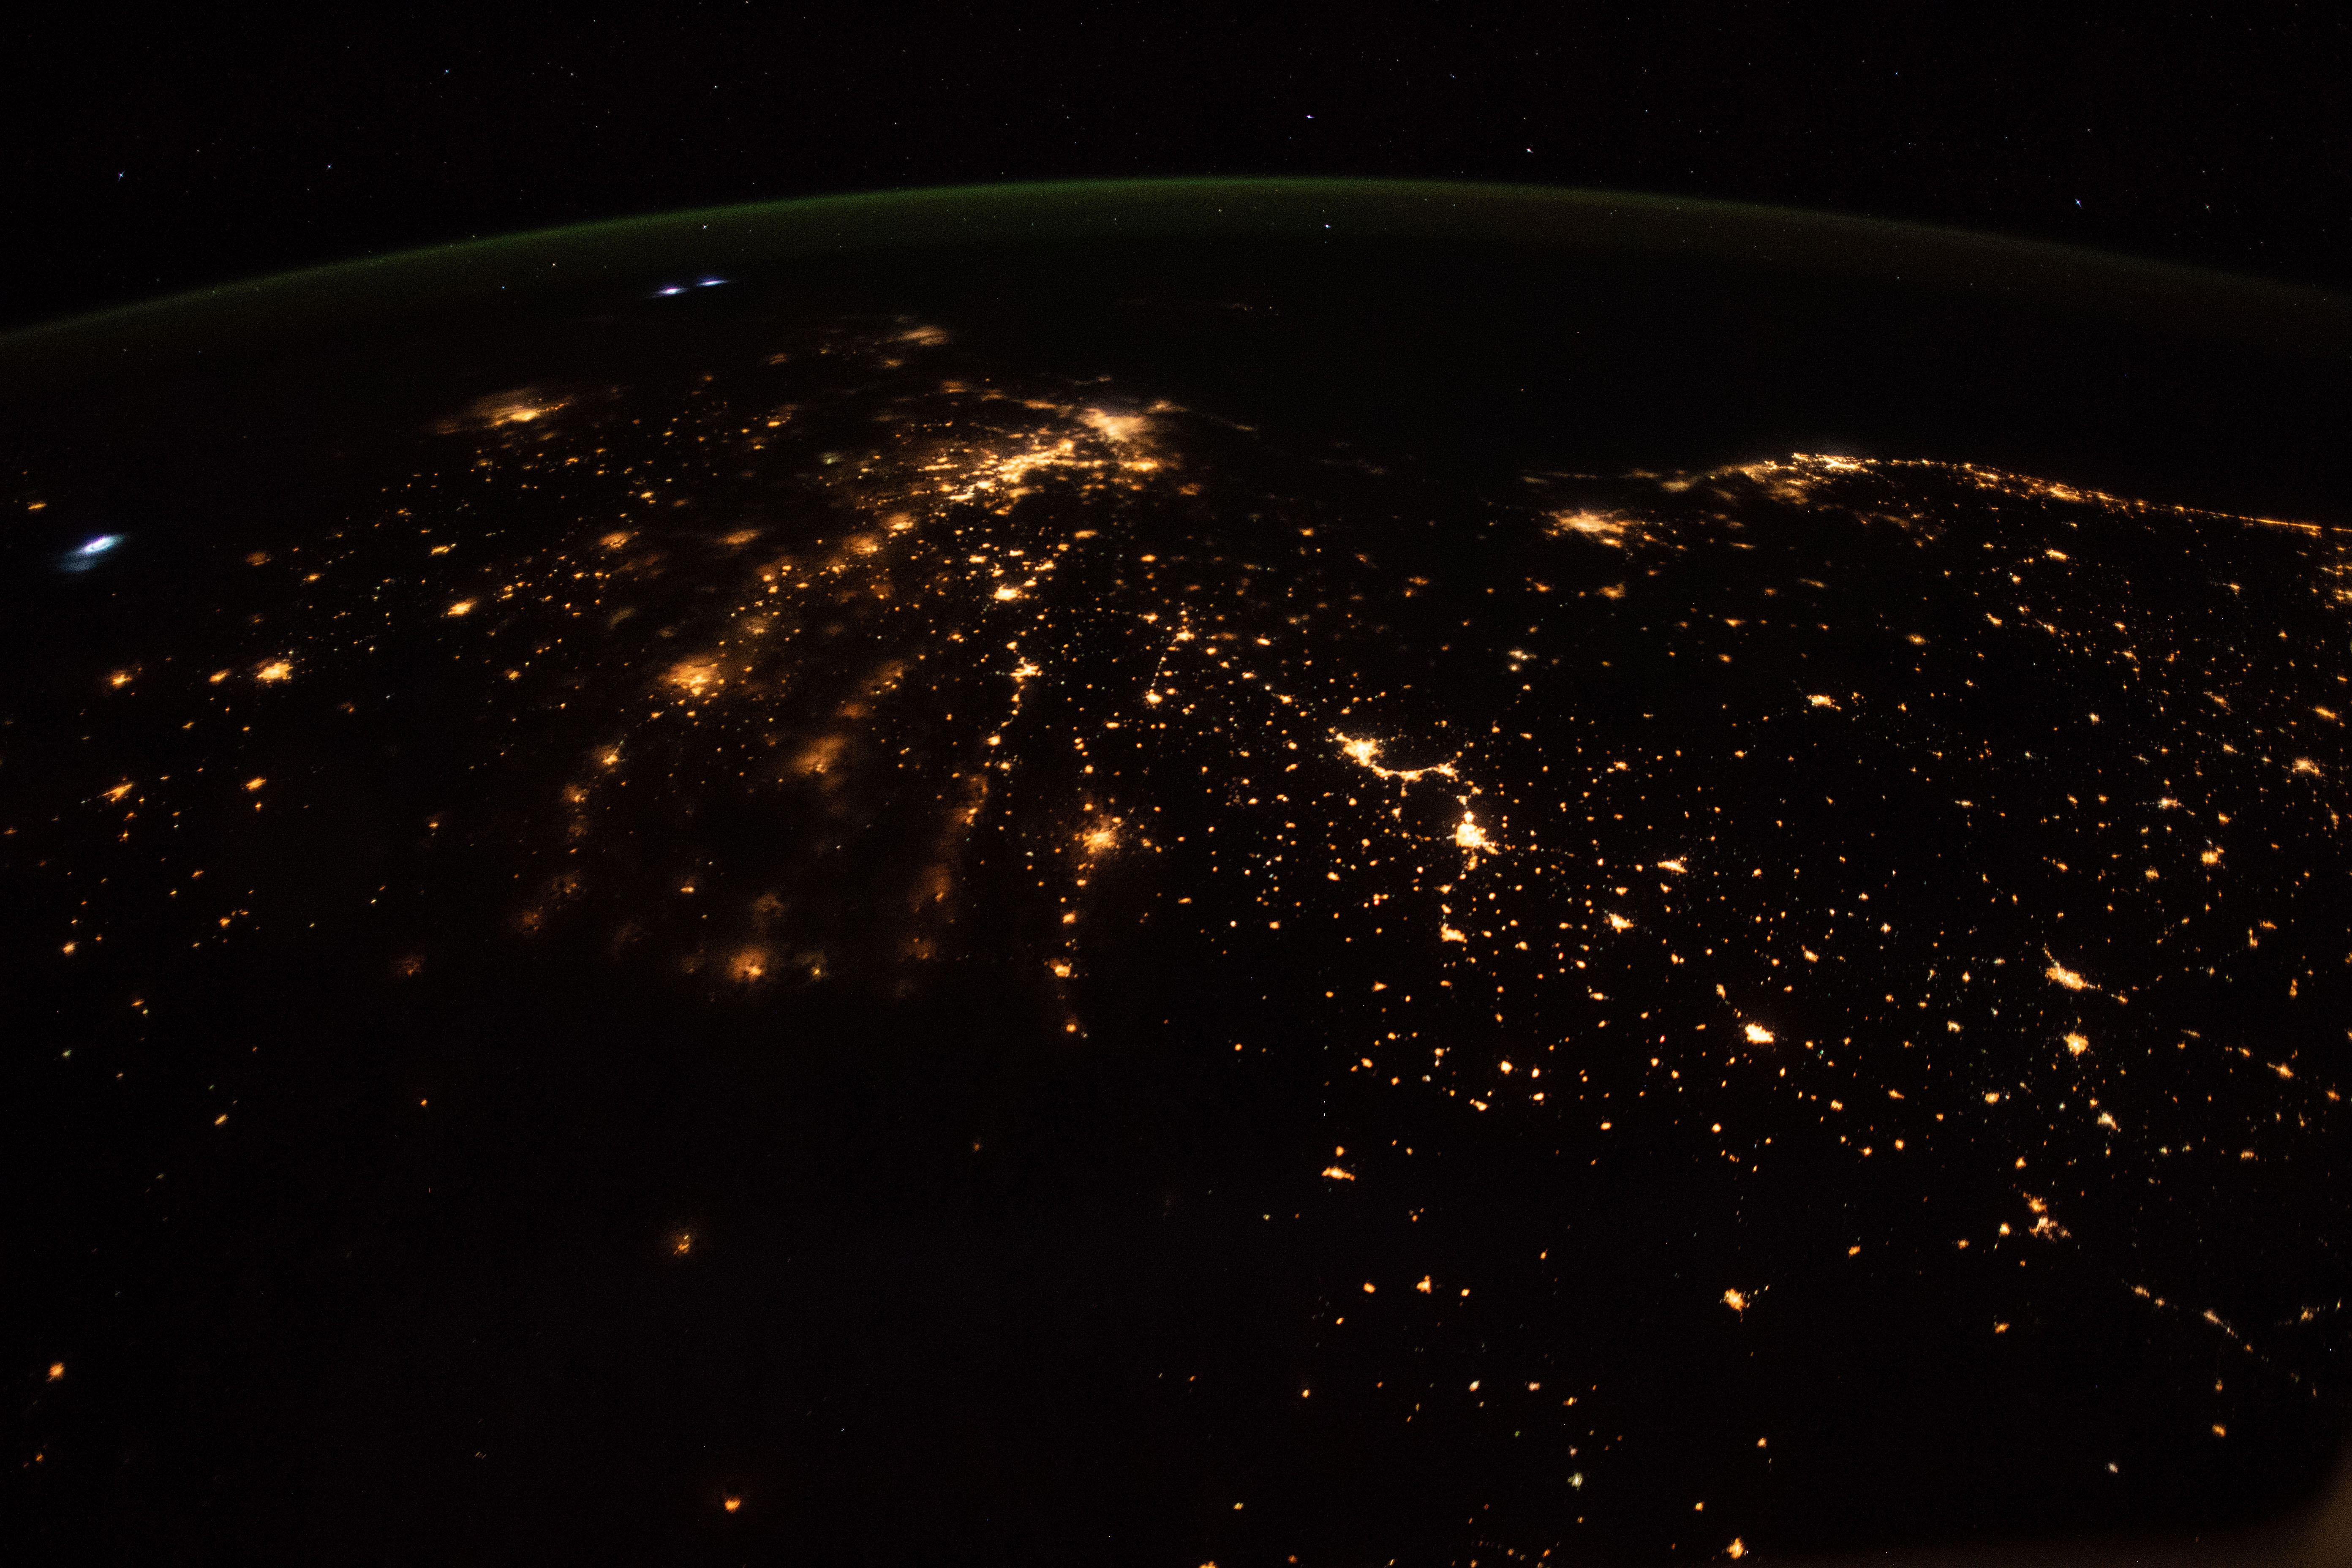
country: BRAZIL
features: ARAPONGAS CITY, MARINGA CITY, LONDRINA CITY, ITAPUCU RIVER
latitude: -23.2
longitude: -51.5
